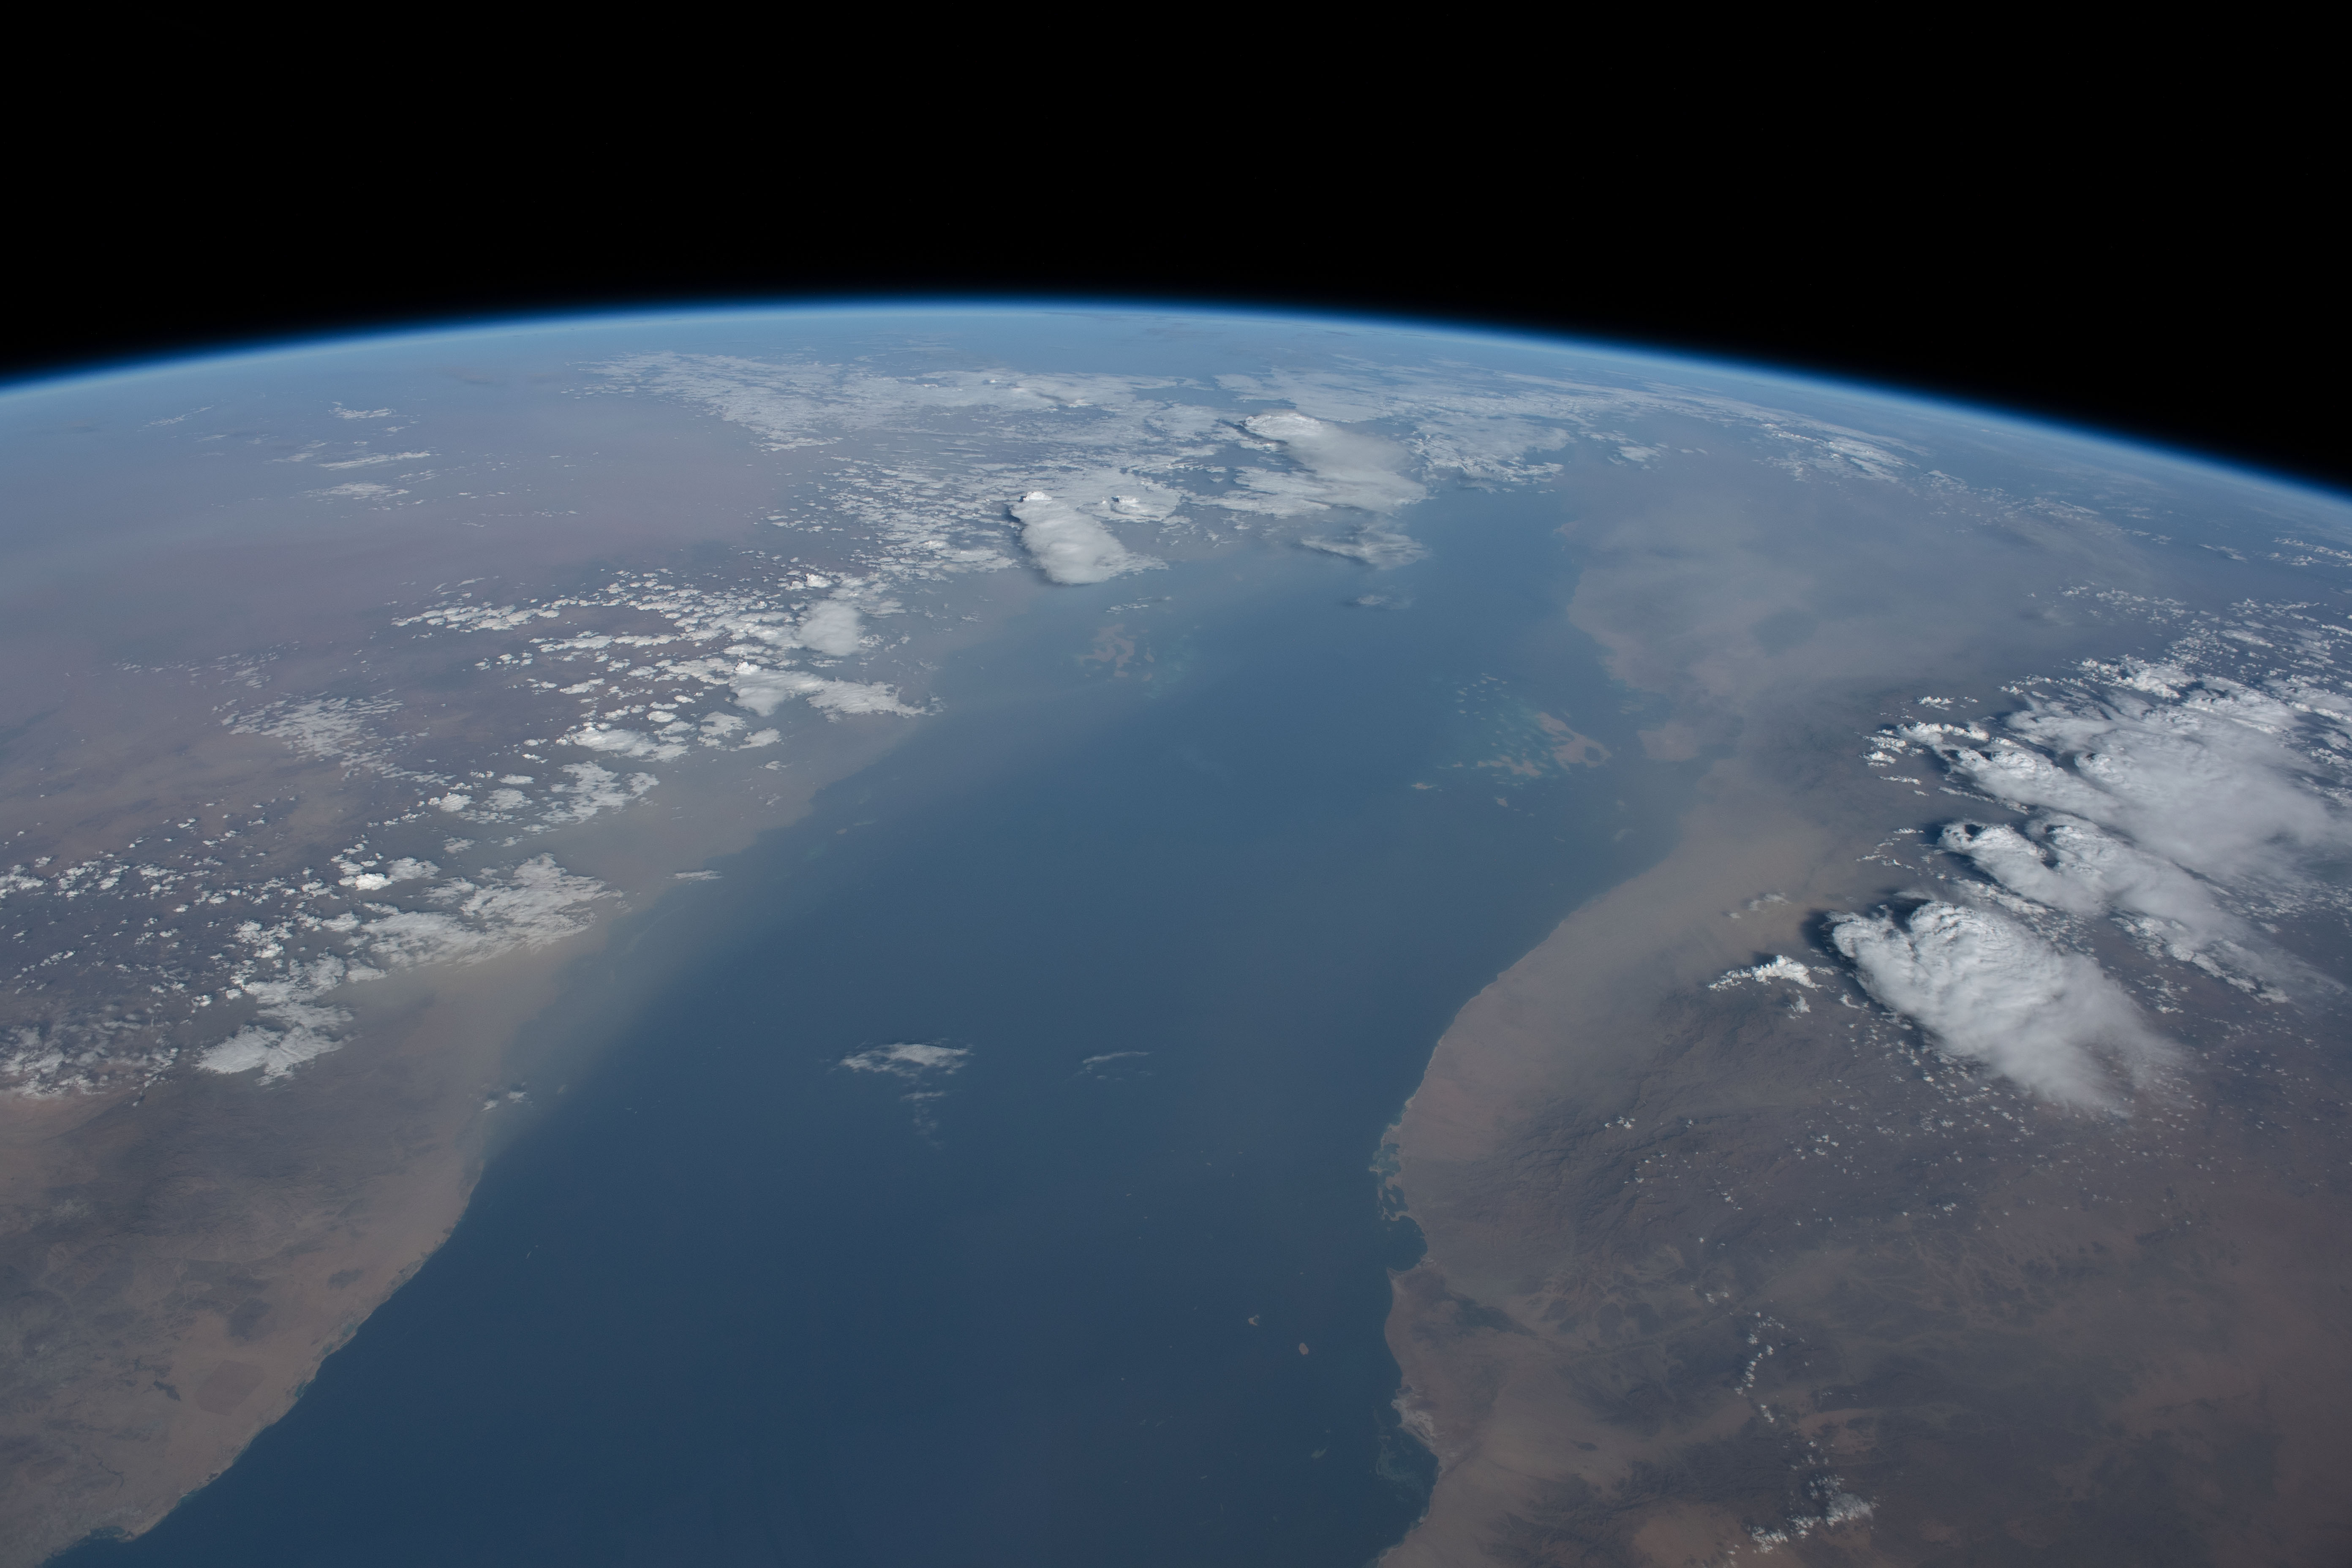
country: ERITREA
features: YEMEN, RED SEA, DAHLAK MARINE NATIONAL PARK, FARASAN ISLAND MARINE SANCTUARY, JAZIRAT JABAL ZAQAR, JABAL ALSABAYA, SAUDI ARABIA, EARTH LIMB
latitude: 18.0
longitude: 40.0
